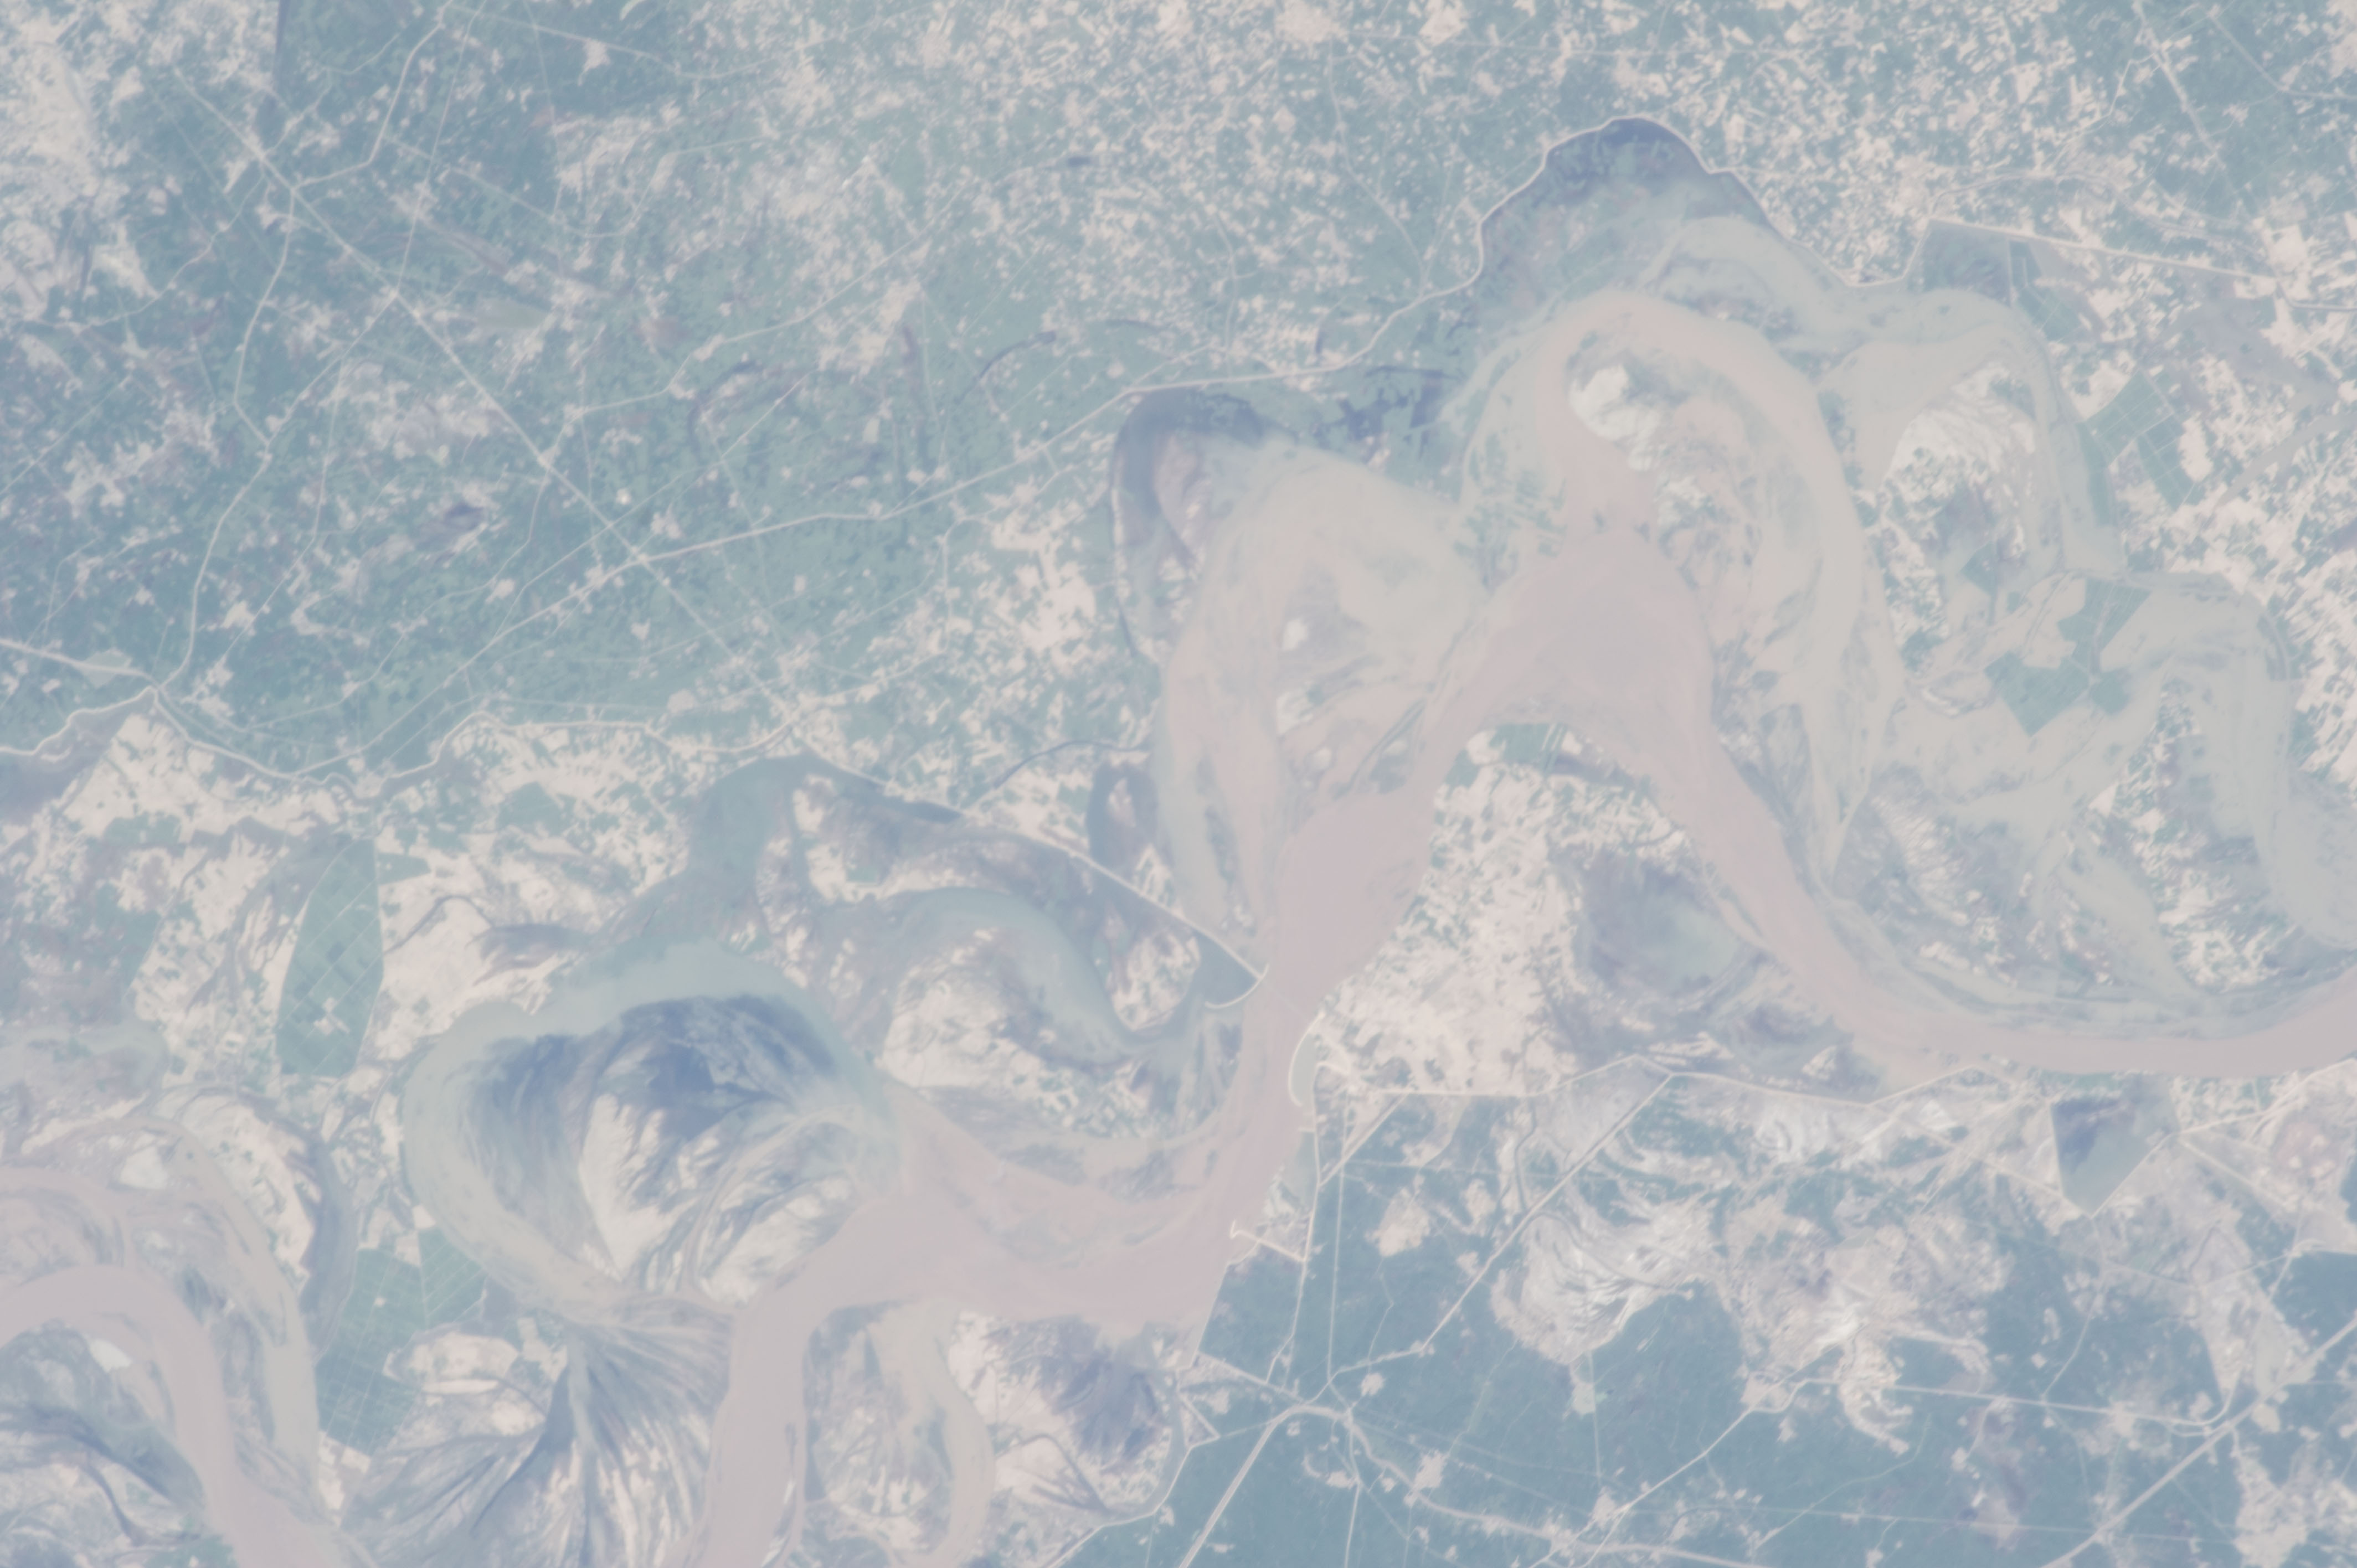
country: PAKISTAN
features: INDUS R.
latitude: 27.3
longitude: 68.3
